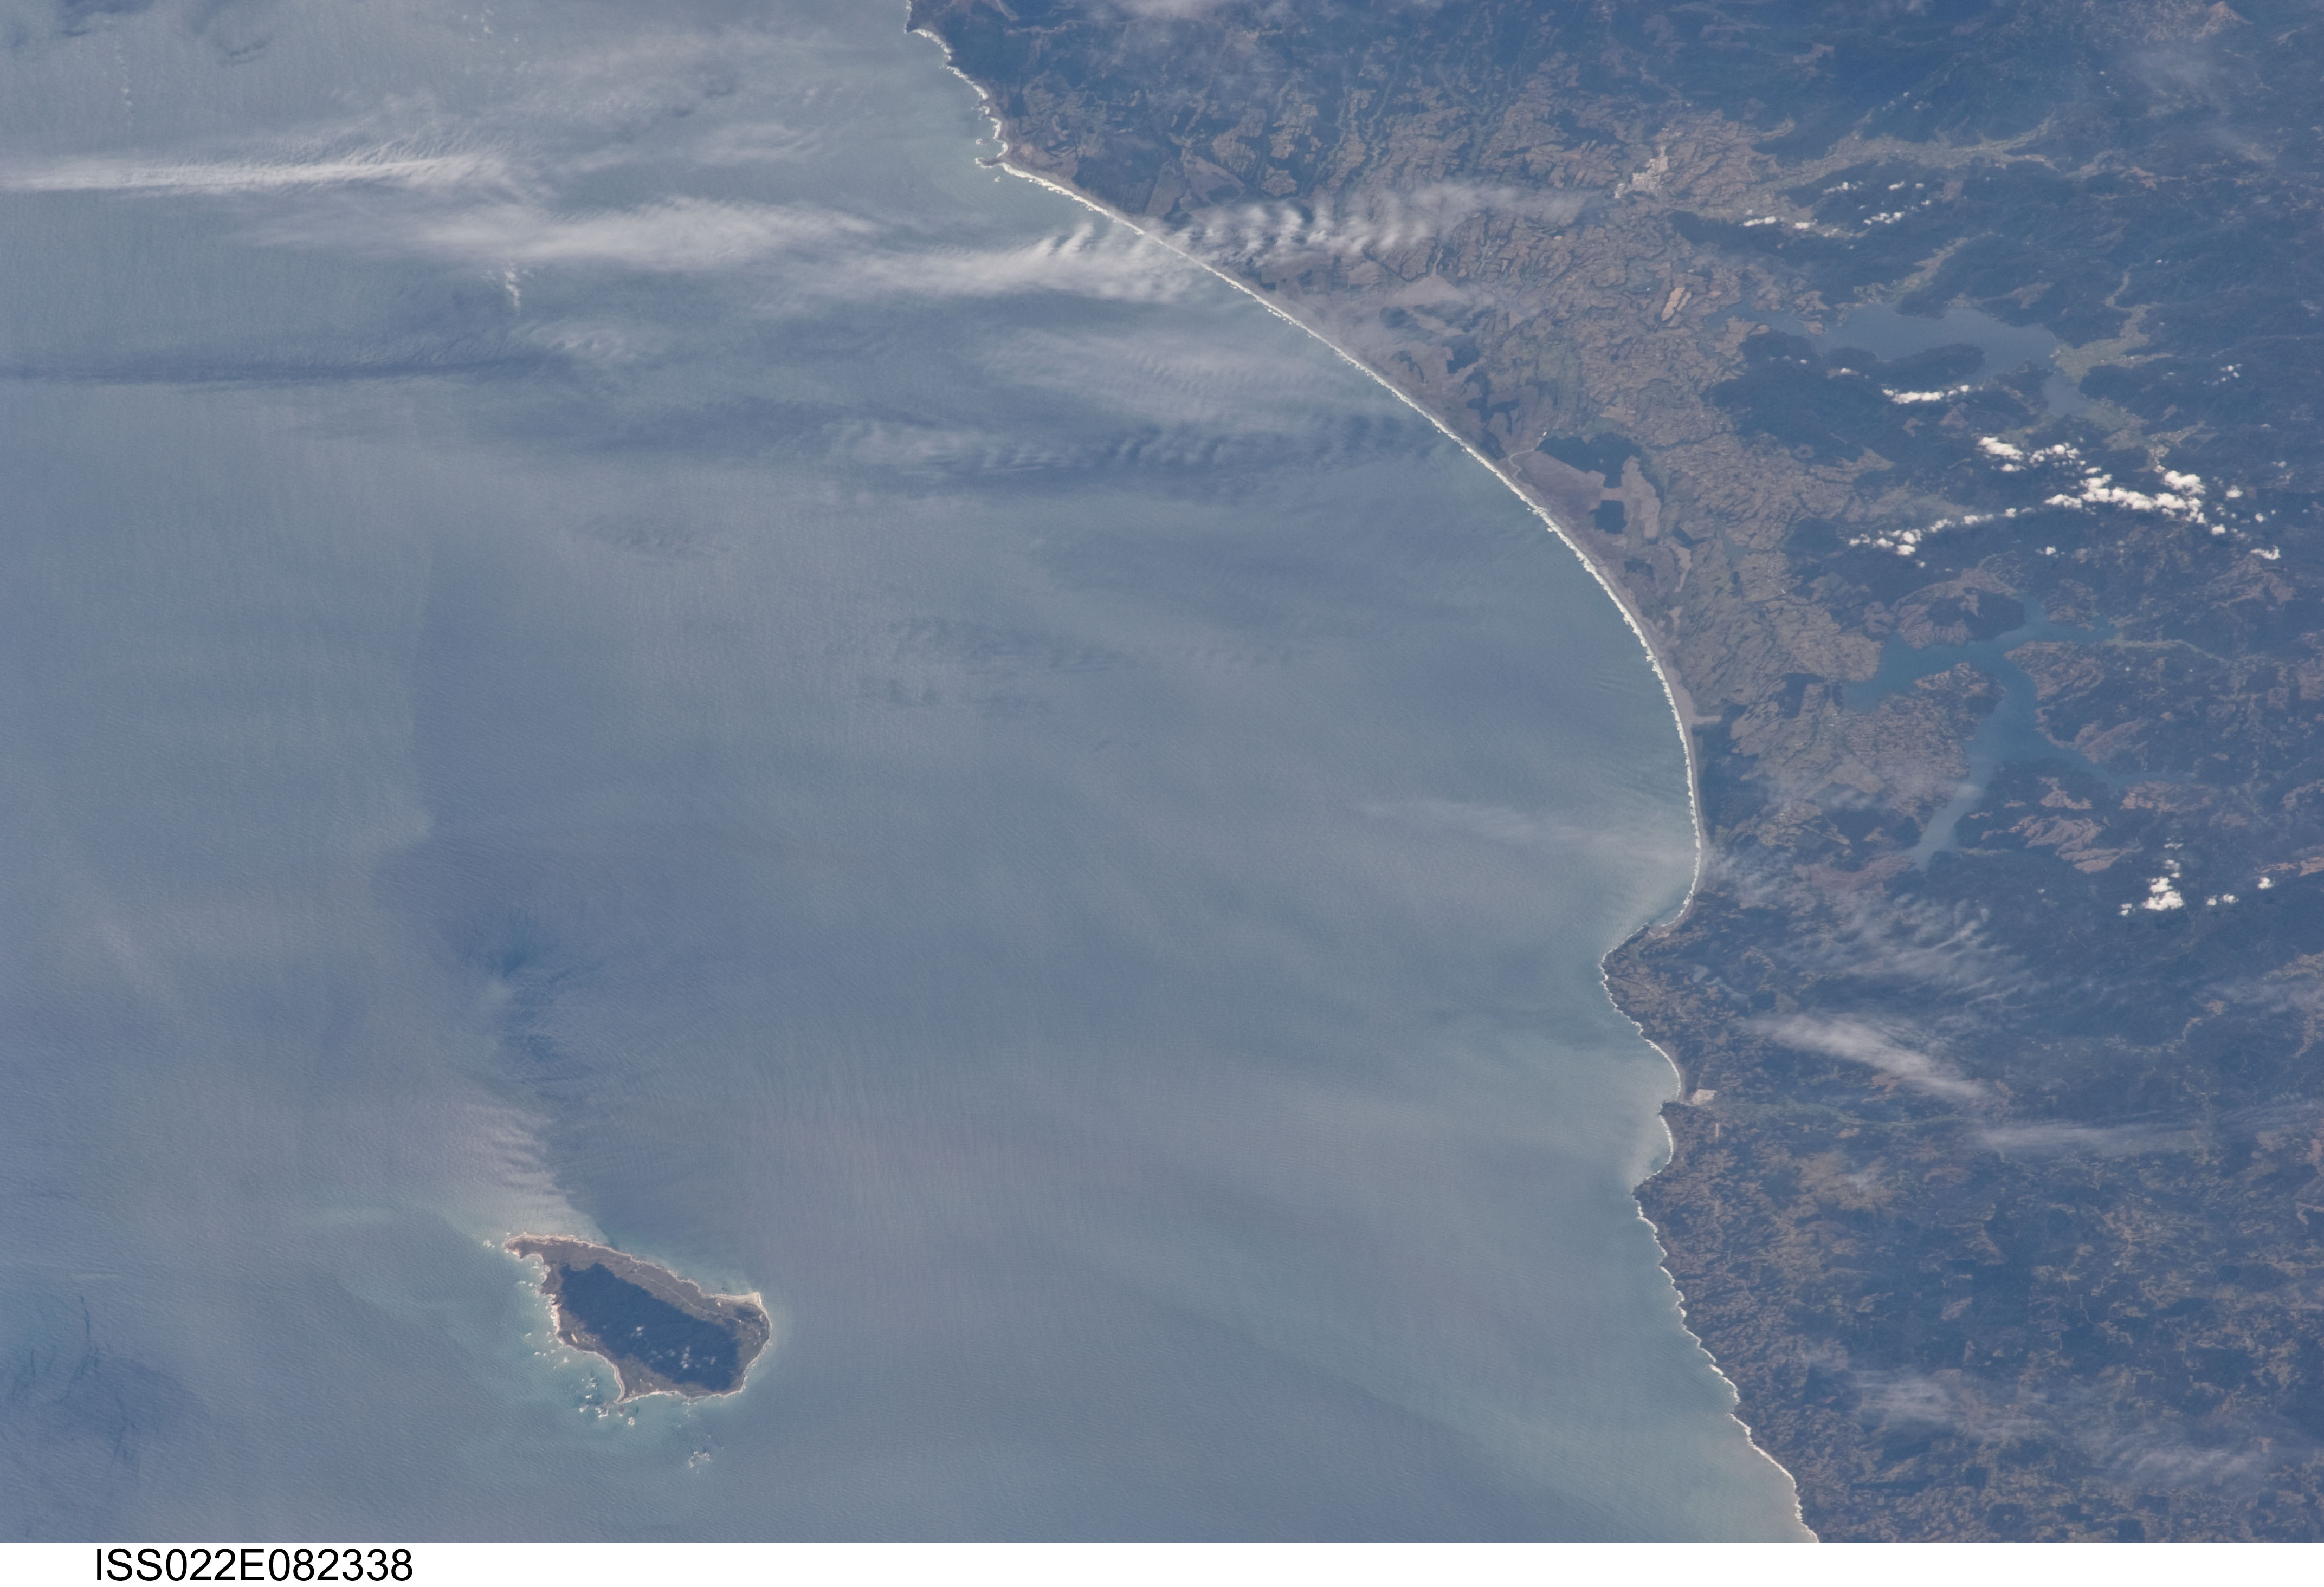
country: CHILE
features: COAST, POINT NENA, MOCHA I., FOR., AGR., LAKES, PT. MORGUILLA
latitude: -38.1
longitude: -73.7
